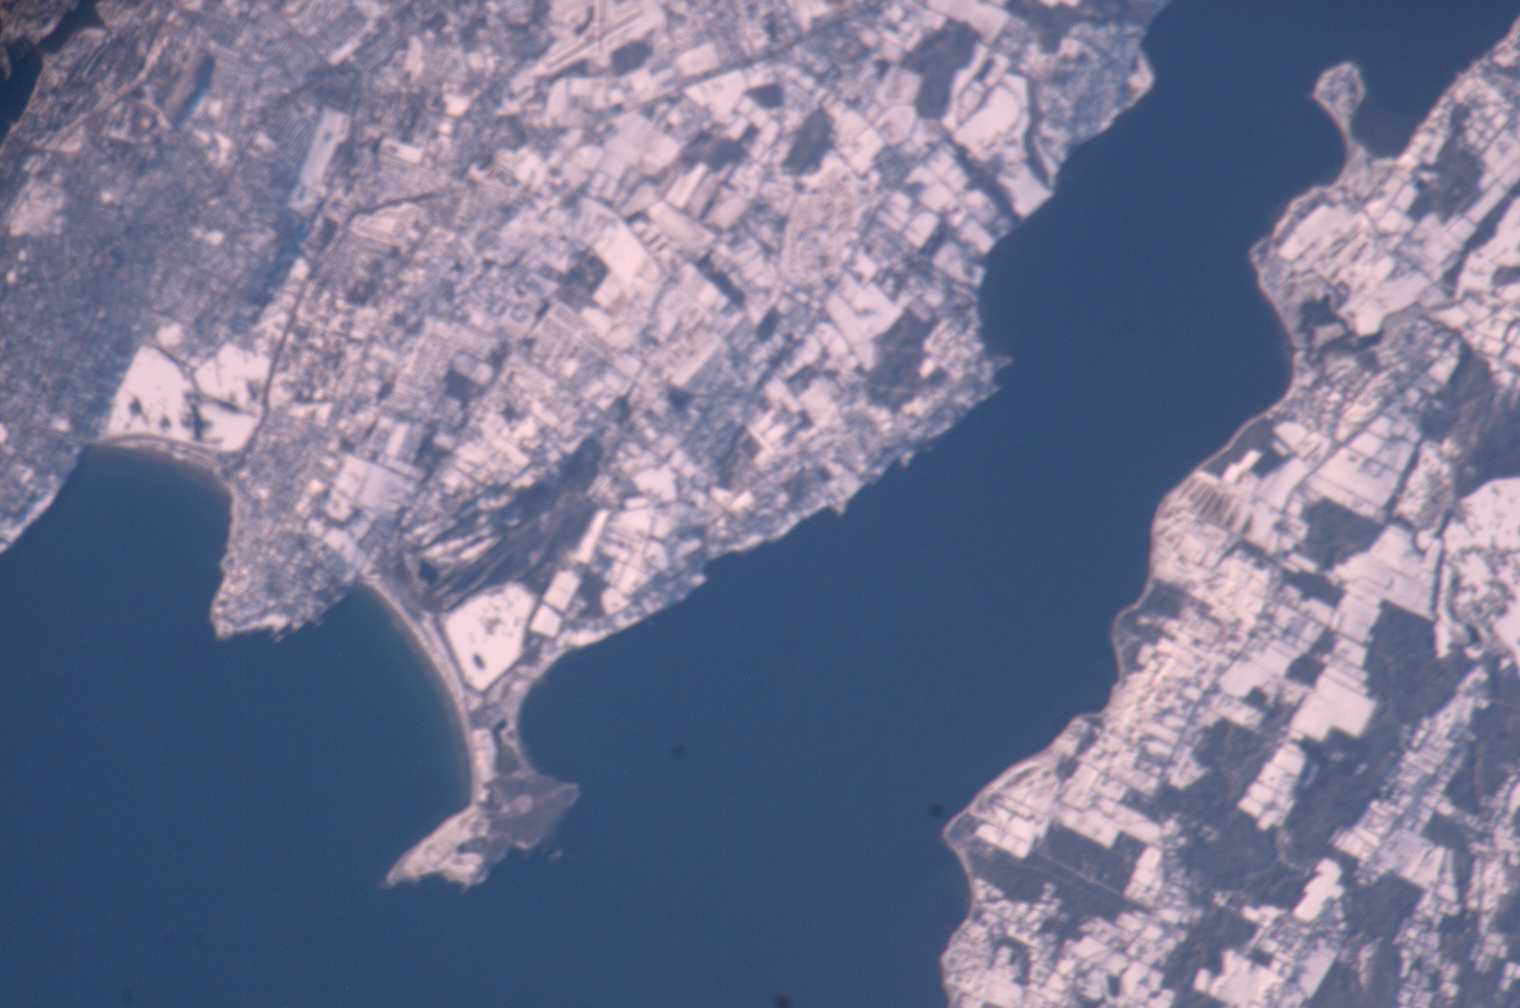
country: USA-RHODE ISLAND
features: SAKONNET R., FLINT POINT
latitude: 41.5
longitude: -71.2
